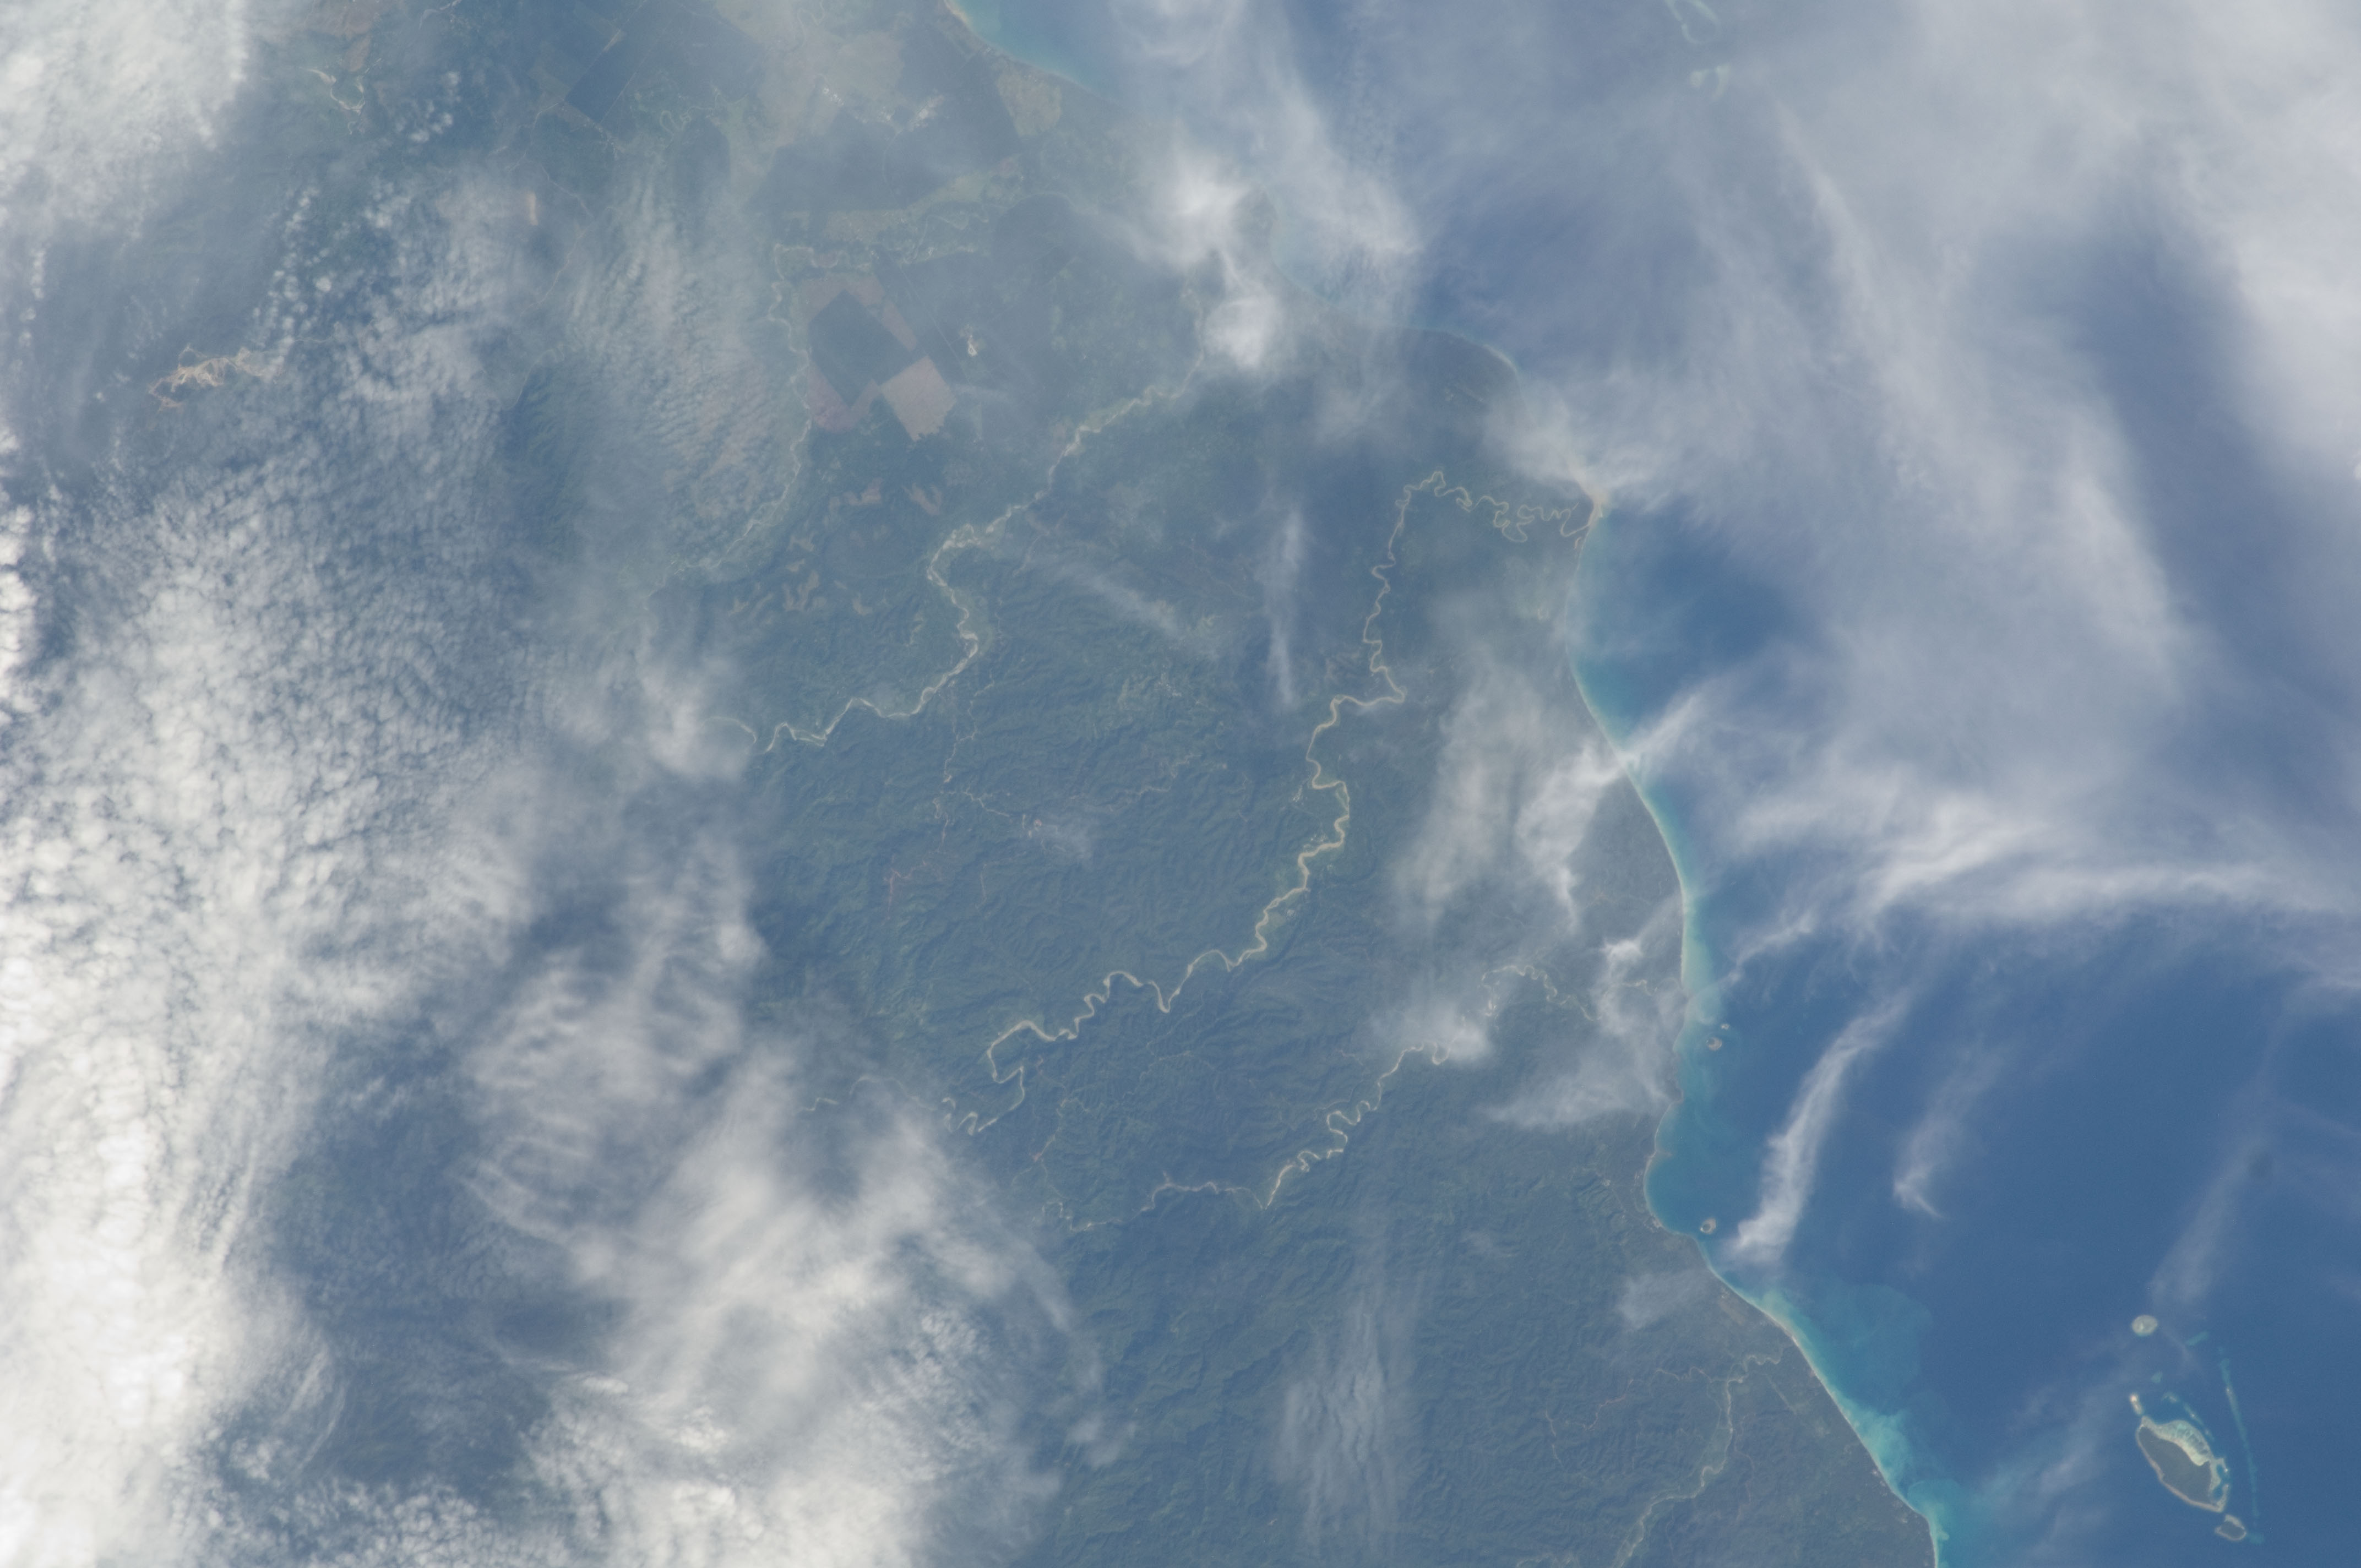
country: SOLOMON ISLANDS
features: GUADALCANAL, RIVERS, AGR.
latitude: -9.5
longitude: 160.4
